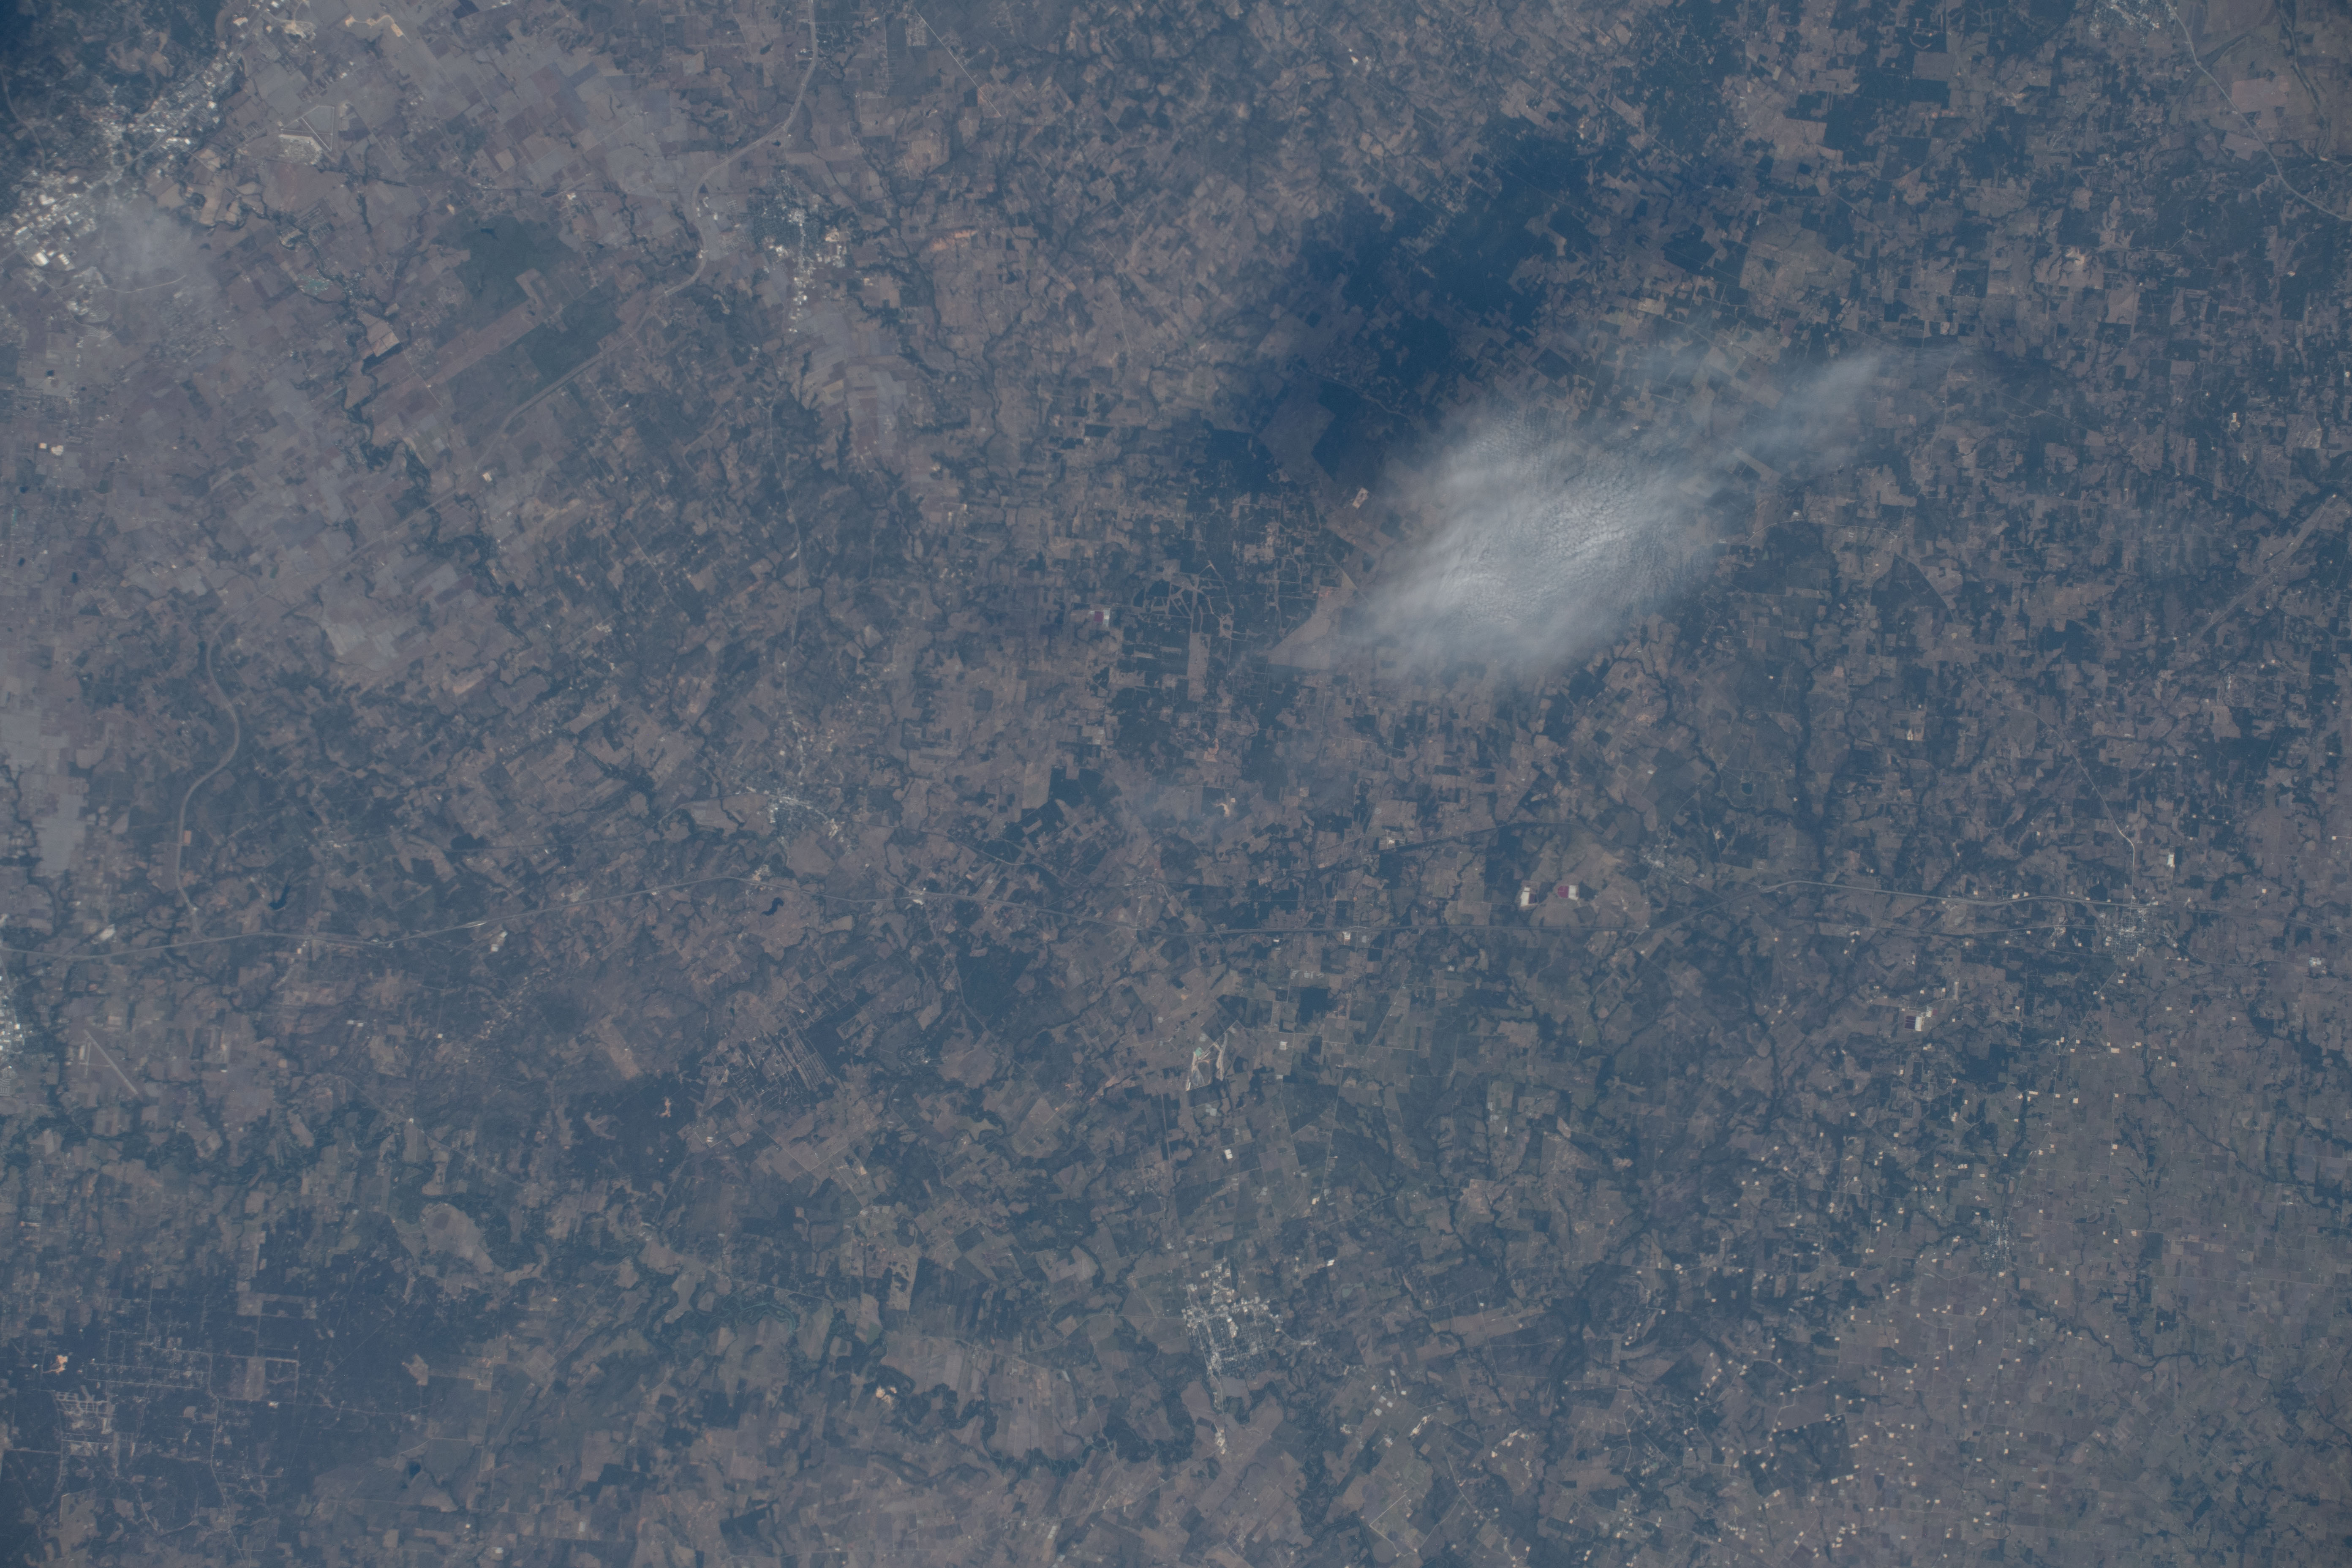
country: USA-TEXAS
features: NOT SPECIFIED, AGRICULTRAL FIELDS
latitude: 29.7
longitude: -97.5
